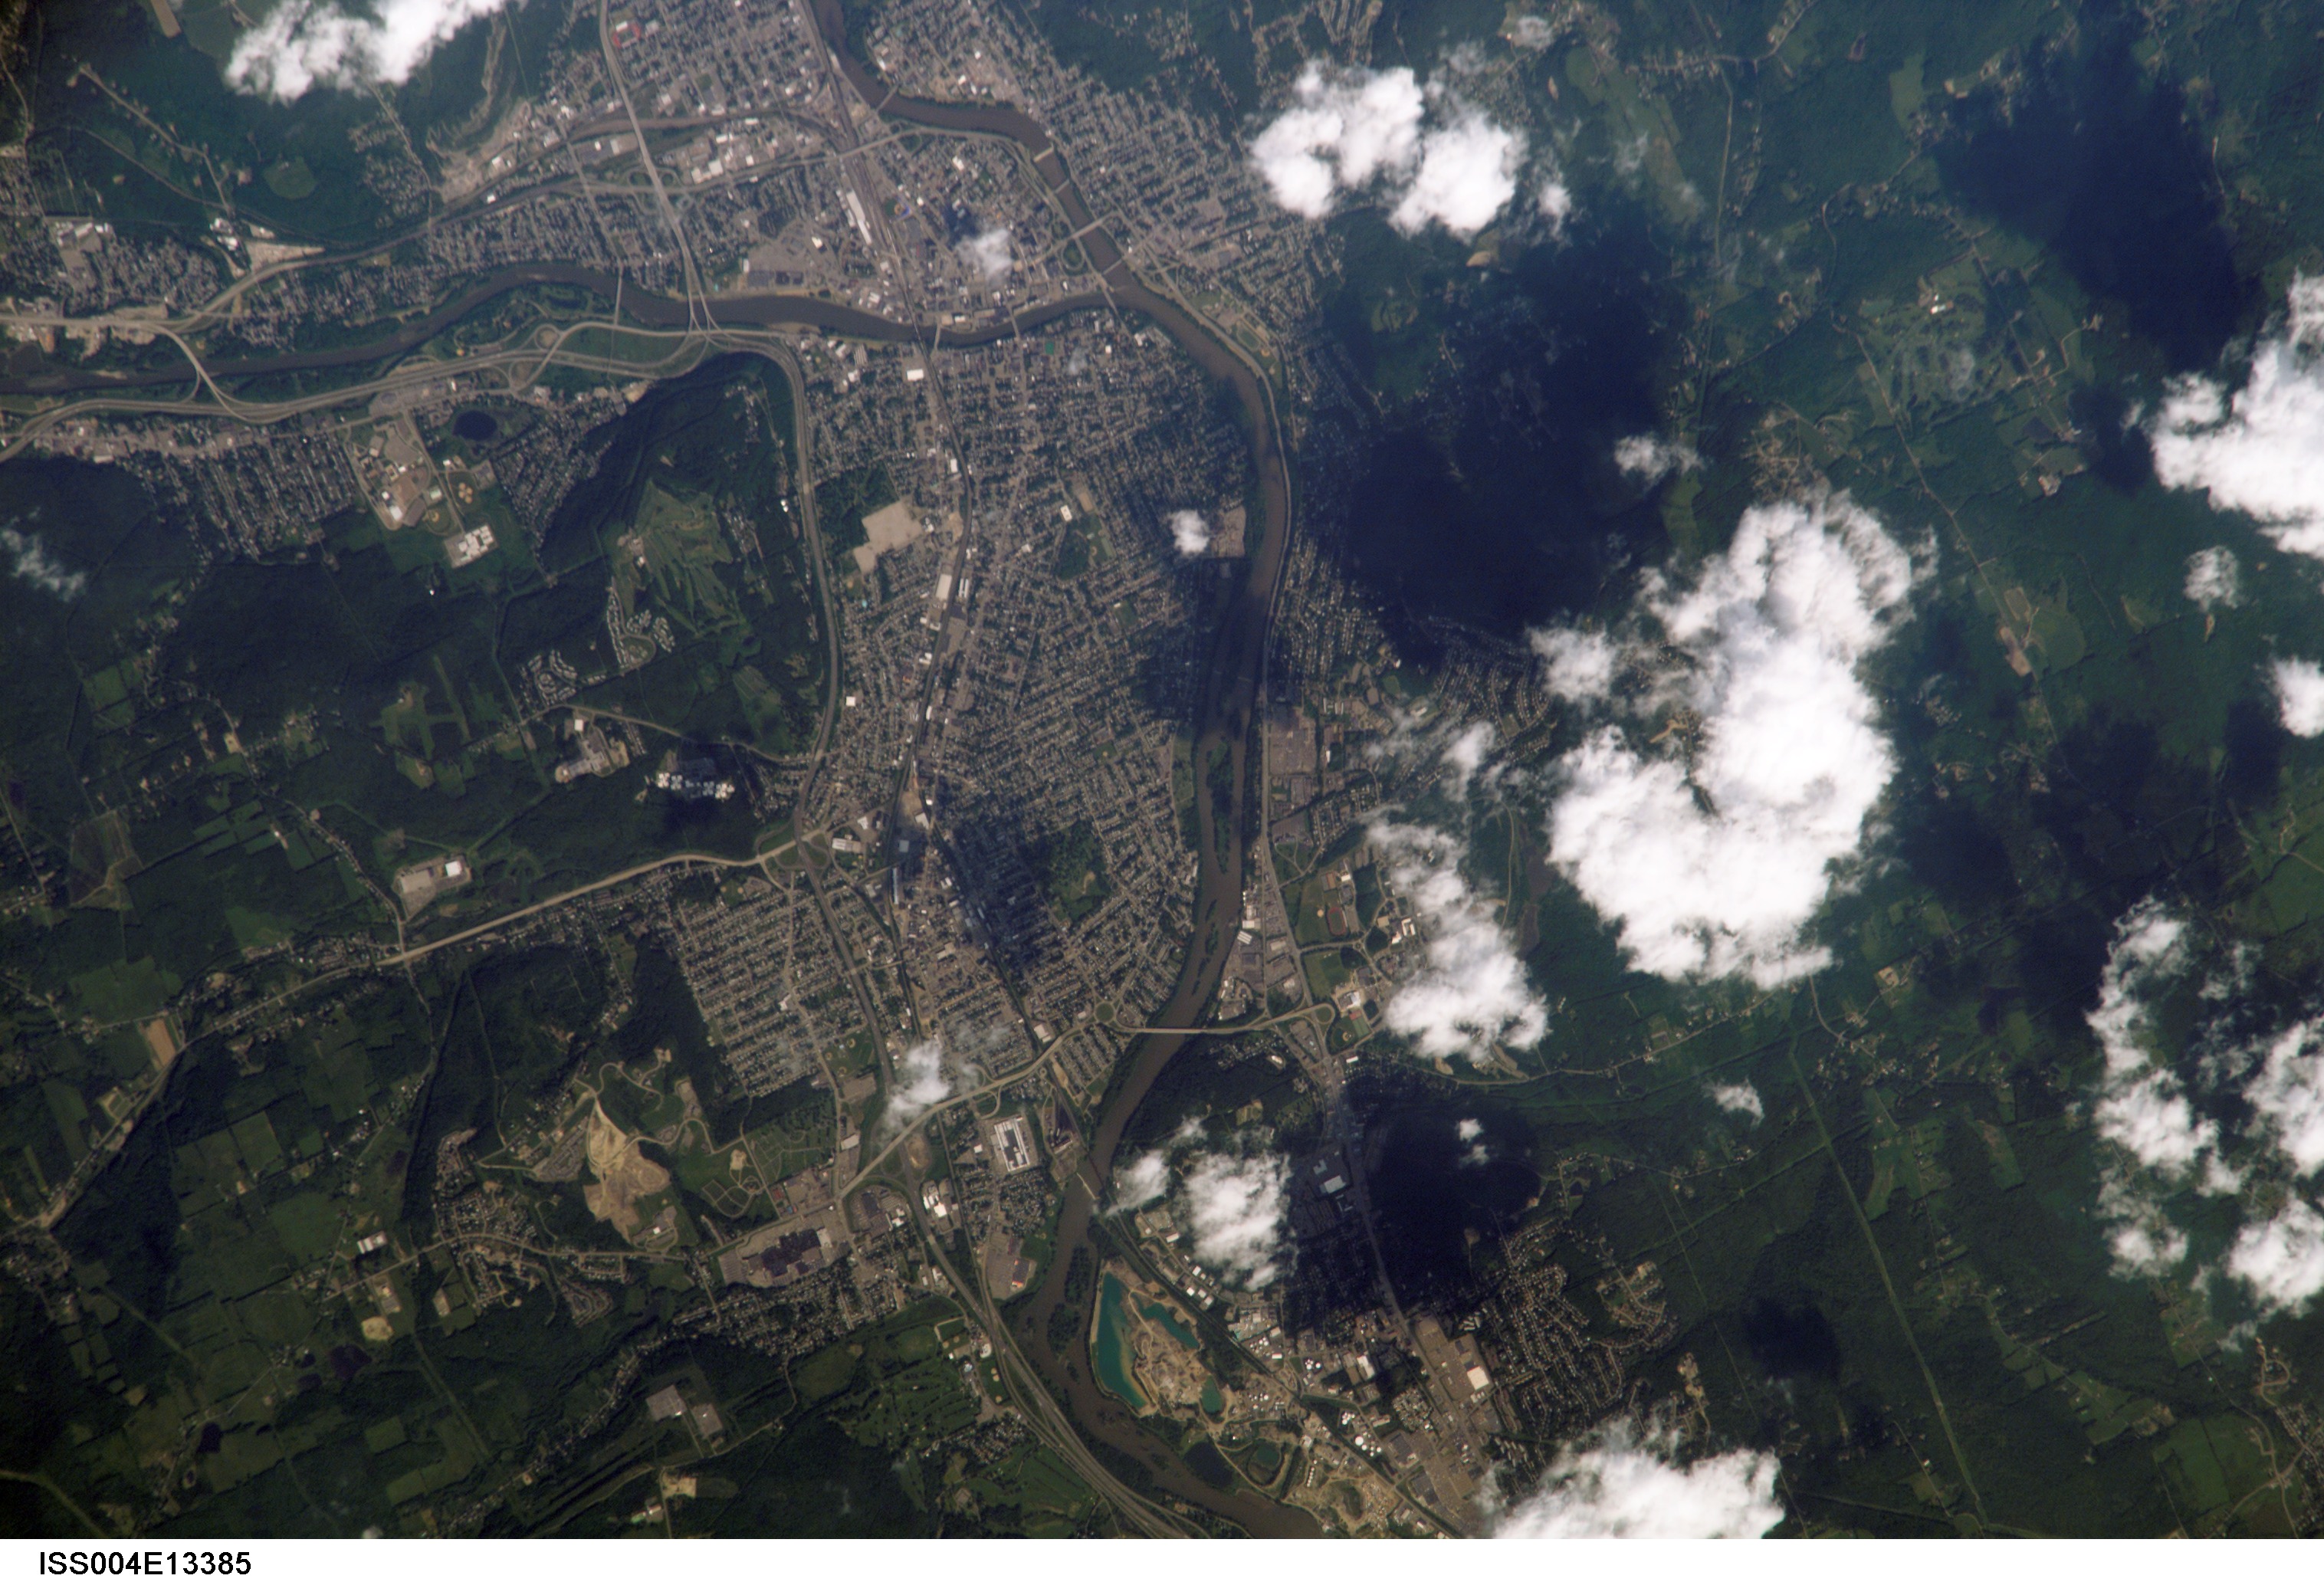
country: USA-NEW YORK
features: BINGHAMTON, SUSQUEHANNA R
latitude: 42.0
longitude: -76.0
